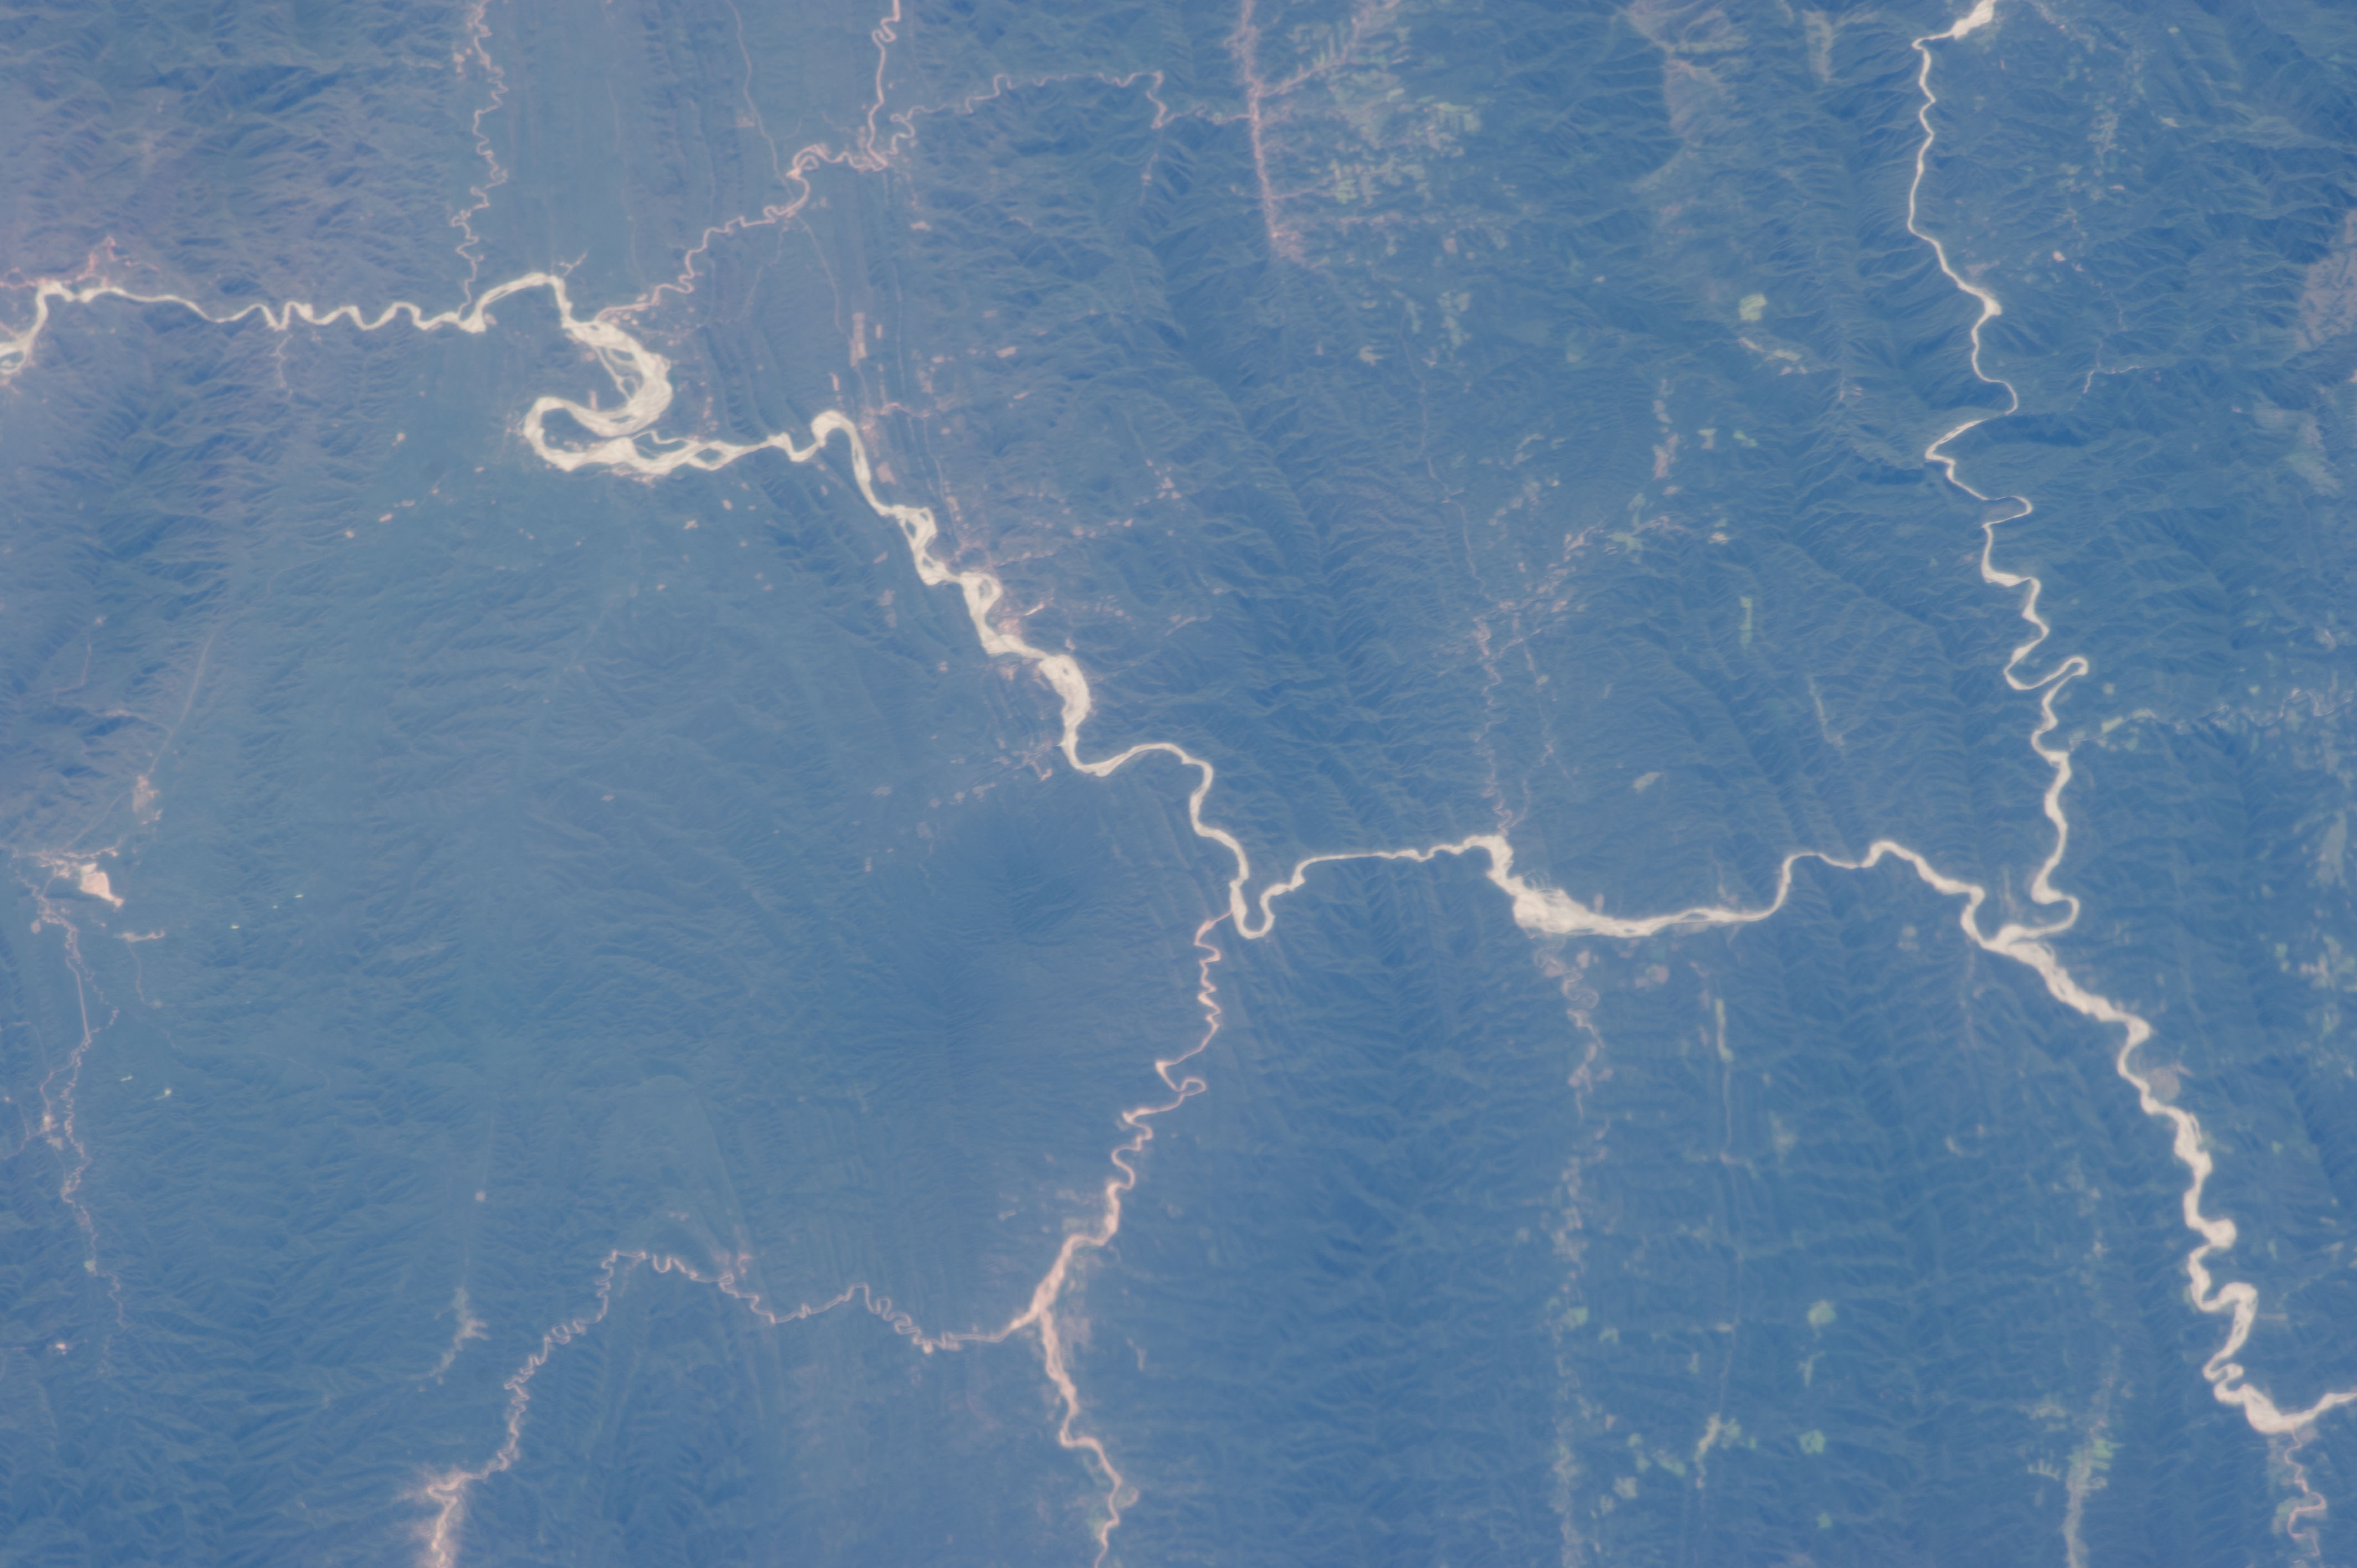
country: BOLIVIA
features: ANDES FOOTHILLS, R. PILCOMAYO
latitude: -21.0
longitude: -64.0
